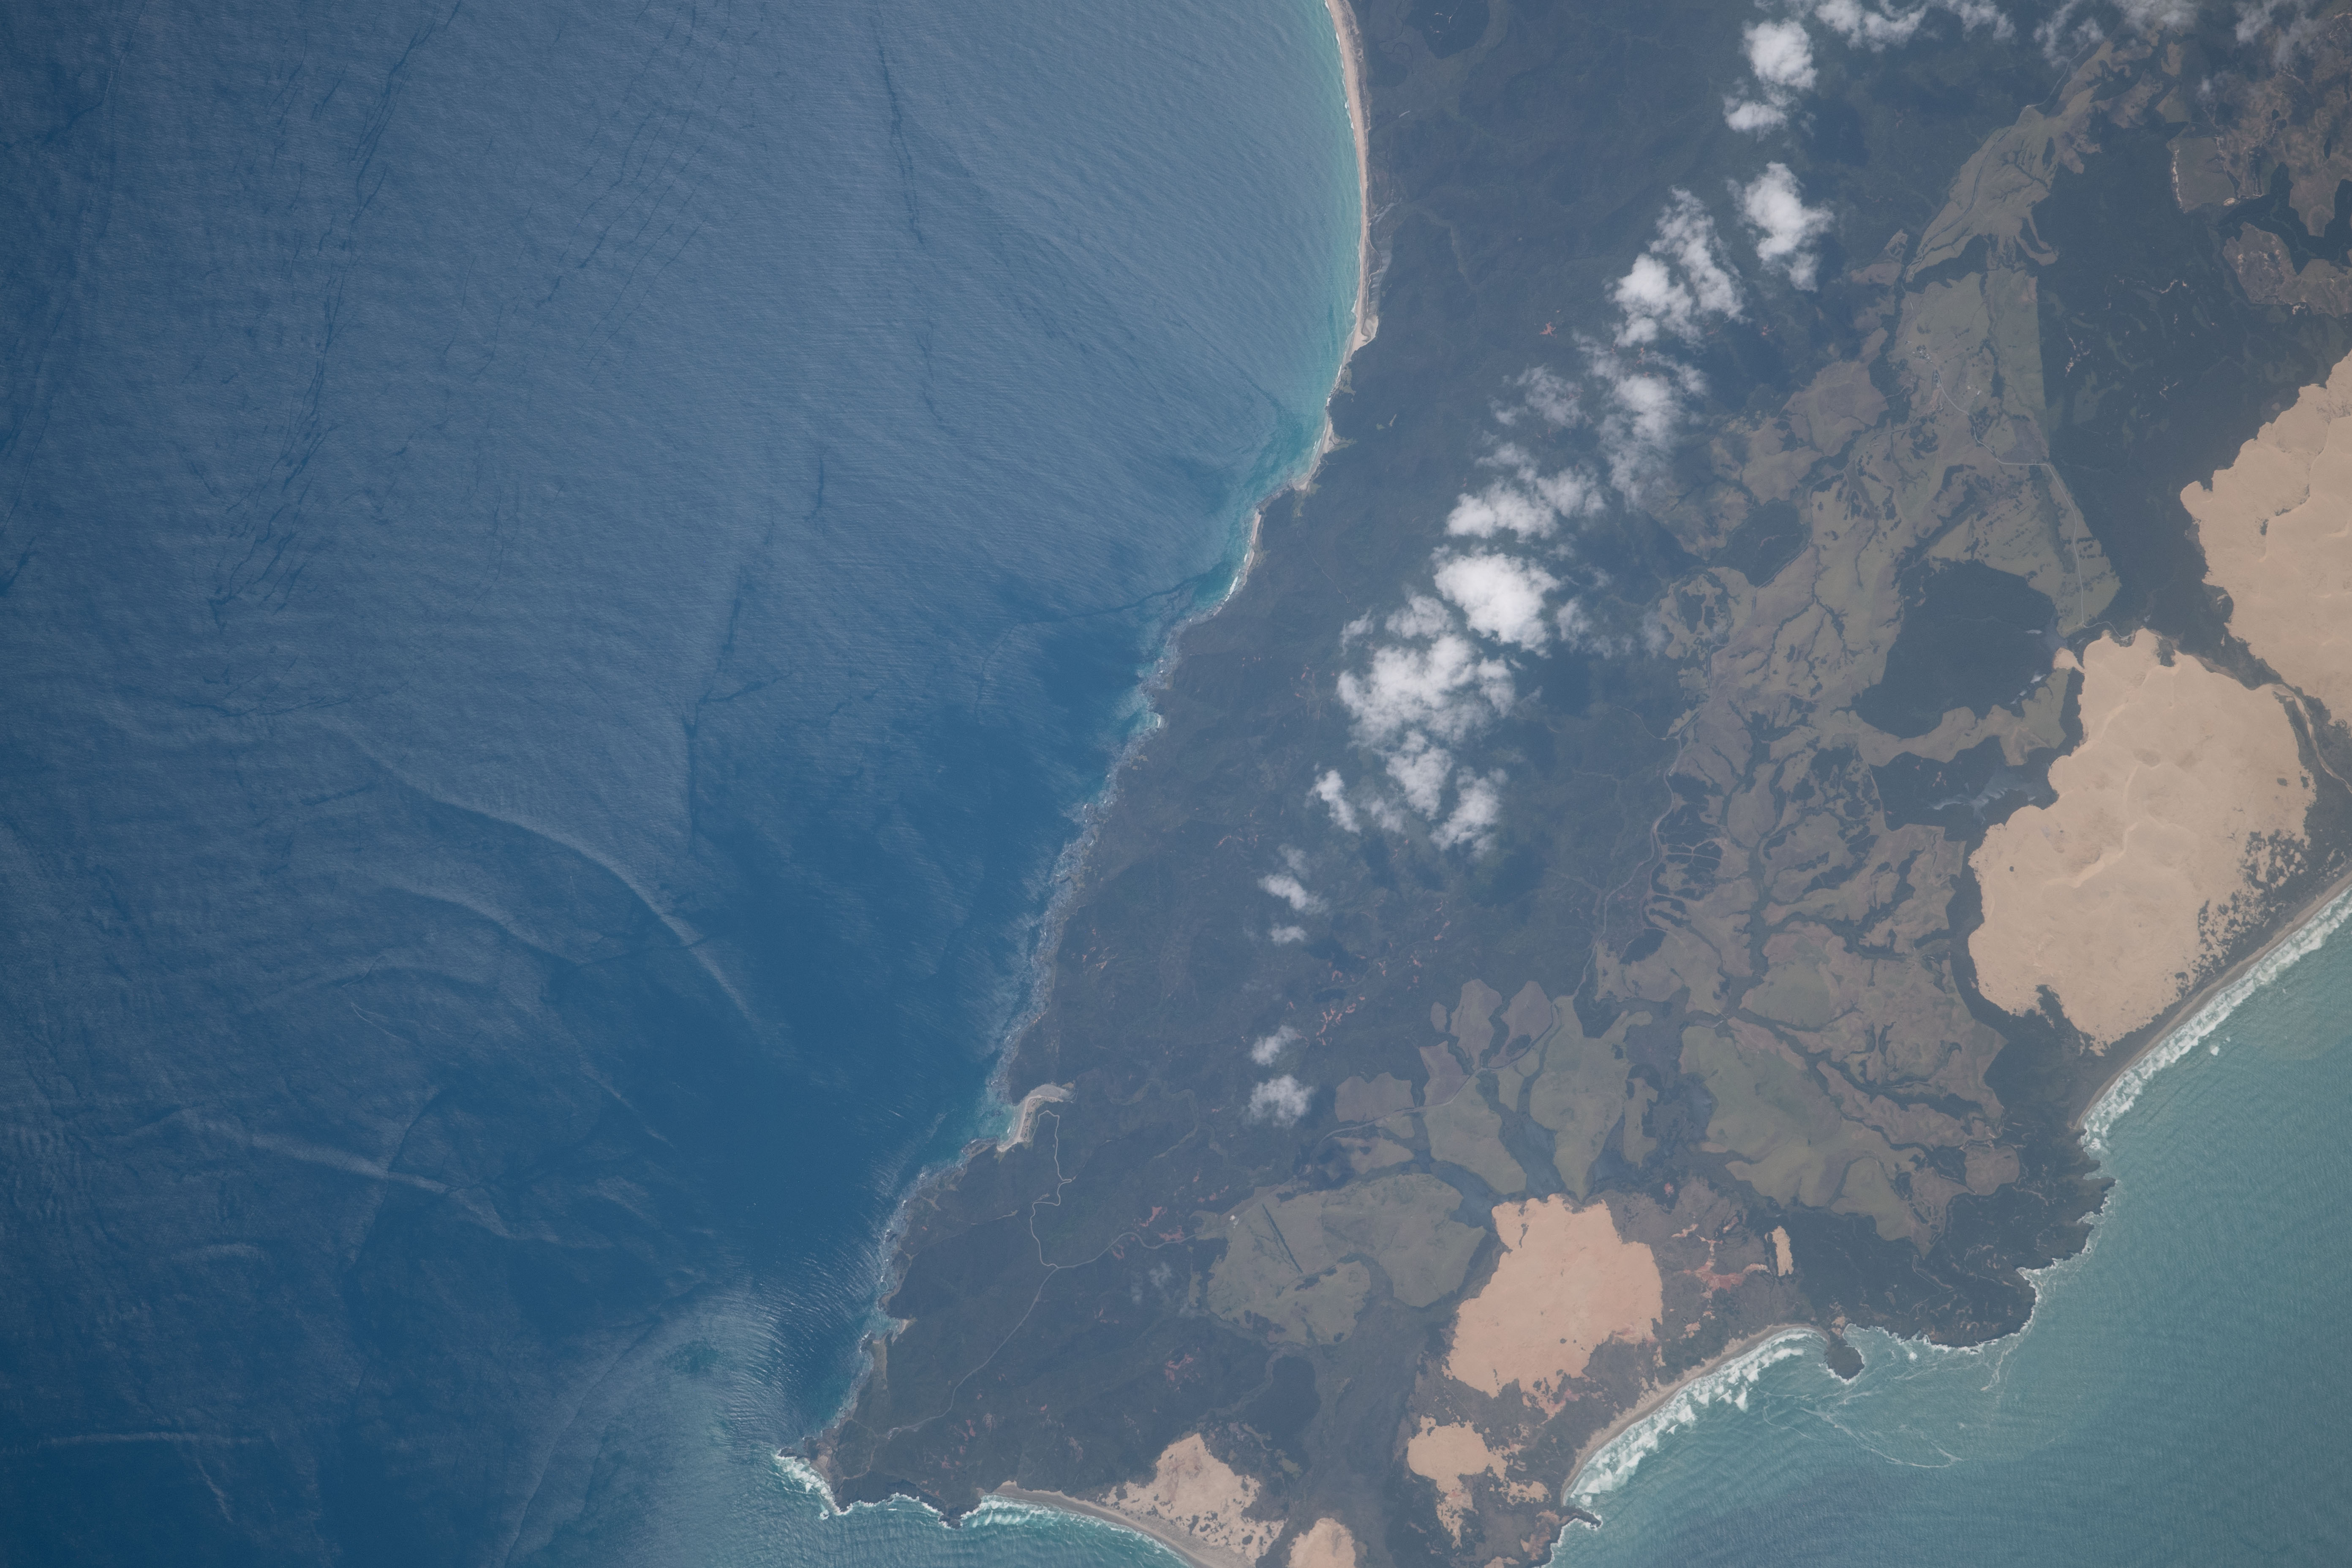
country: NEW ZEALAND-NI
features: SPIRITS BAY, PIWHANE BAY
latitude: -34.5
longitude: 172.8
